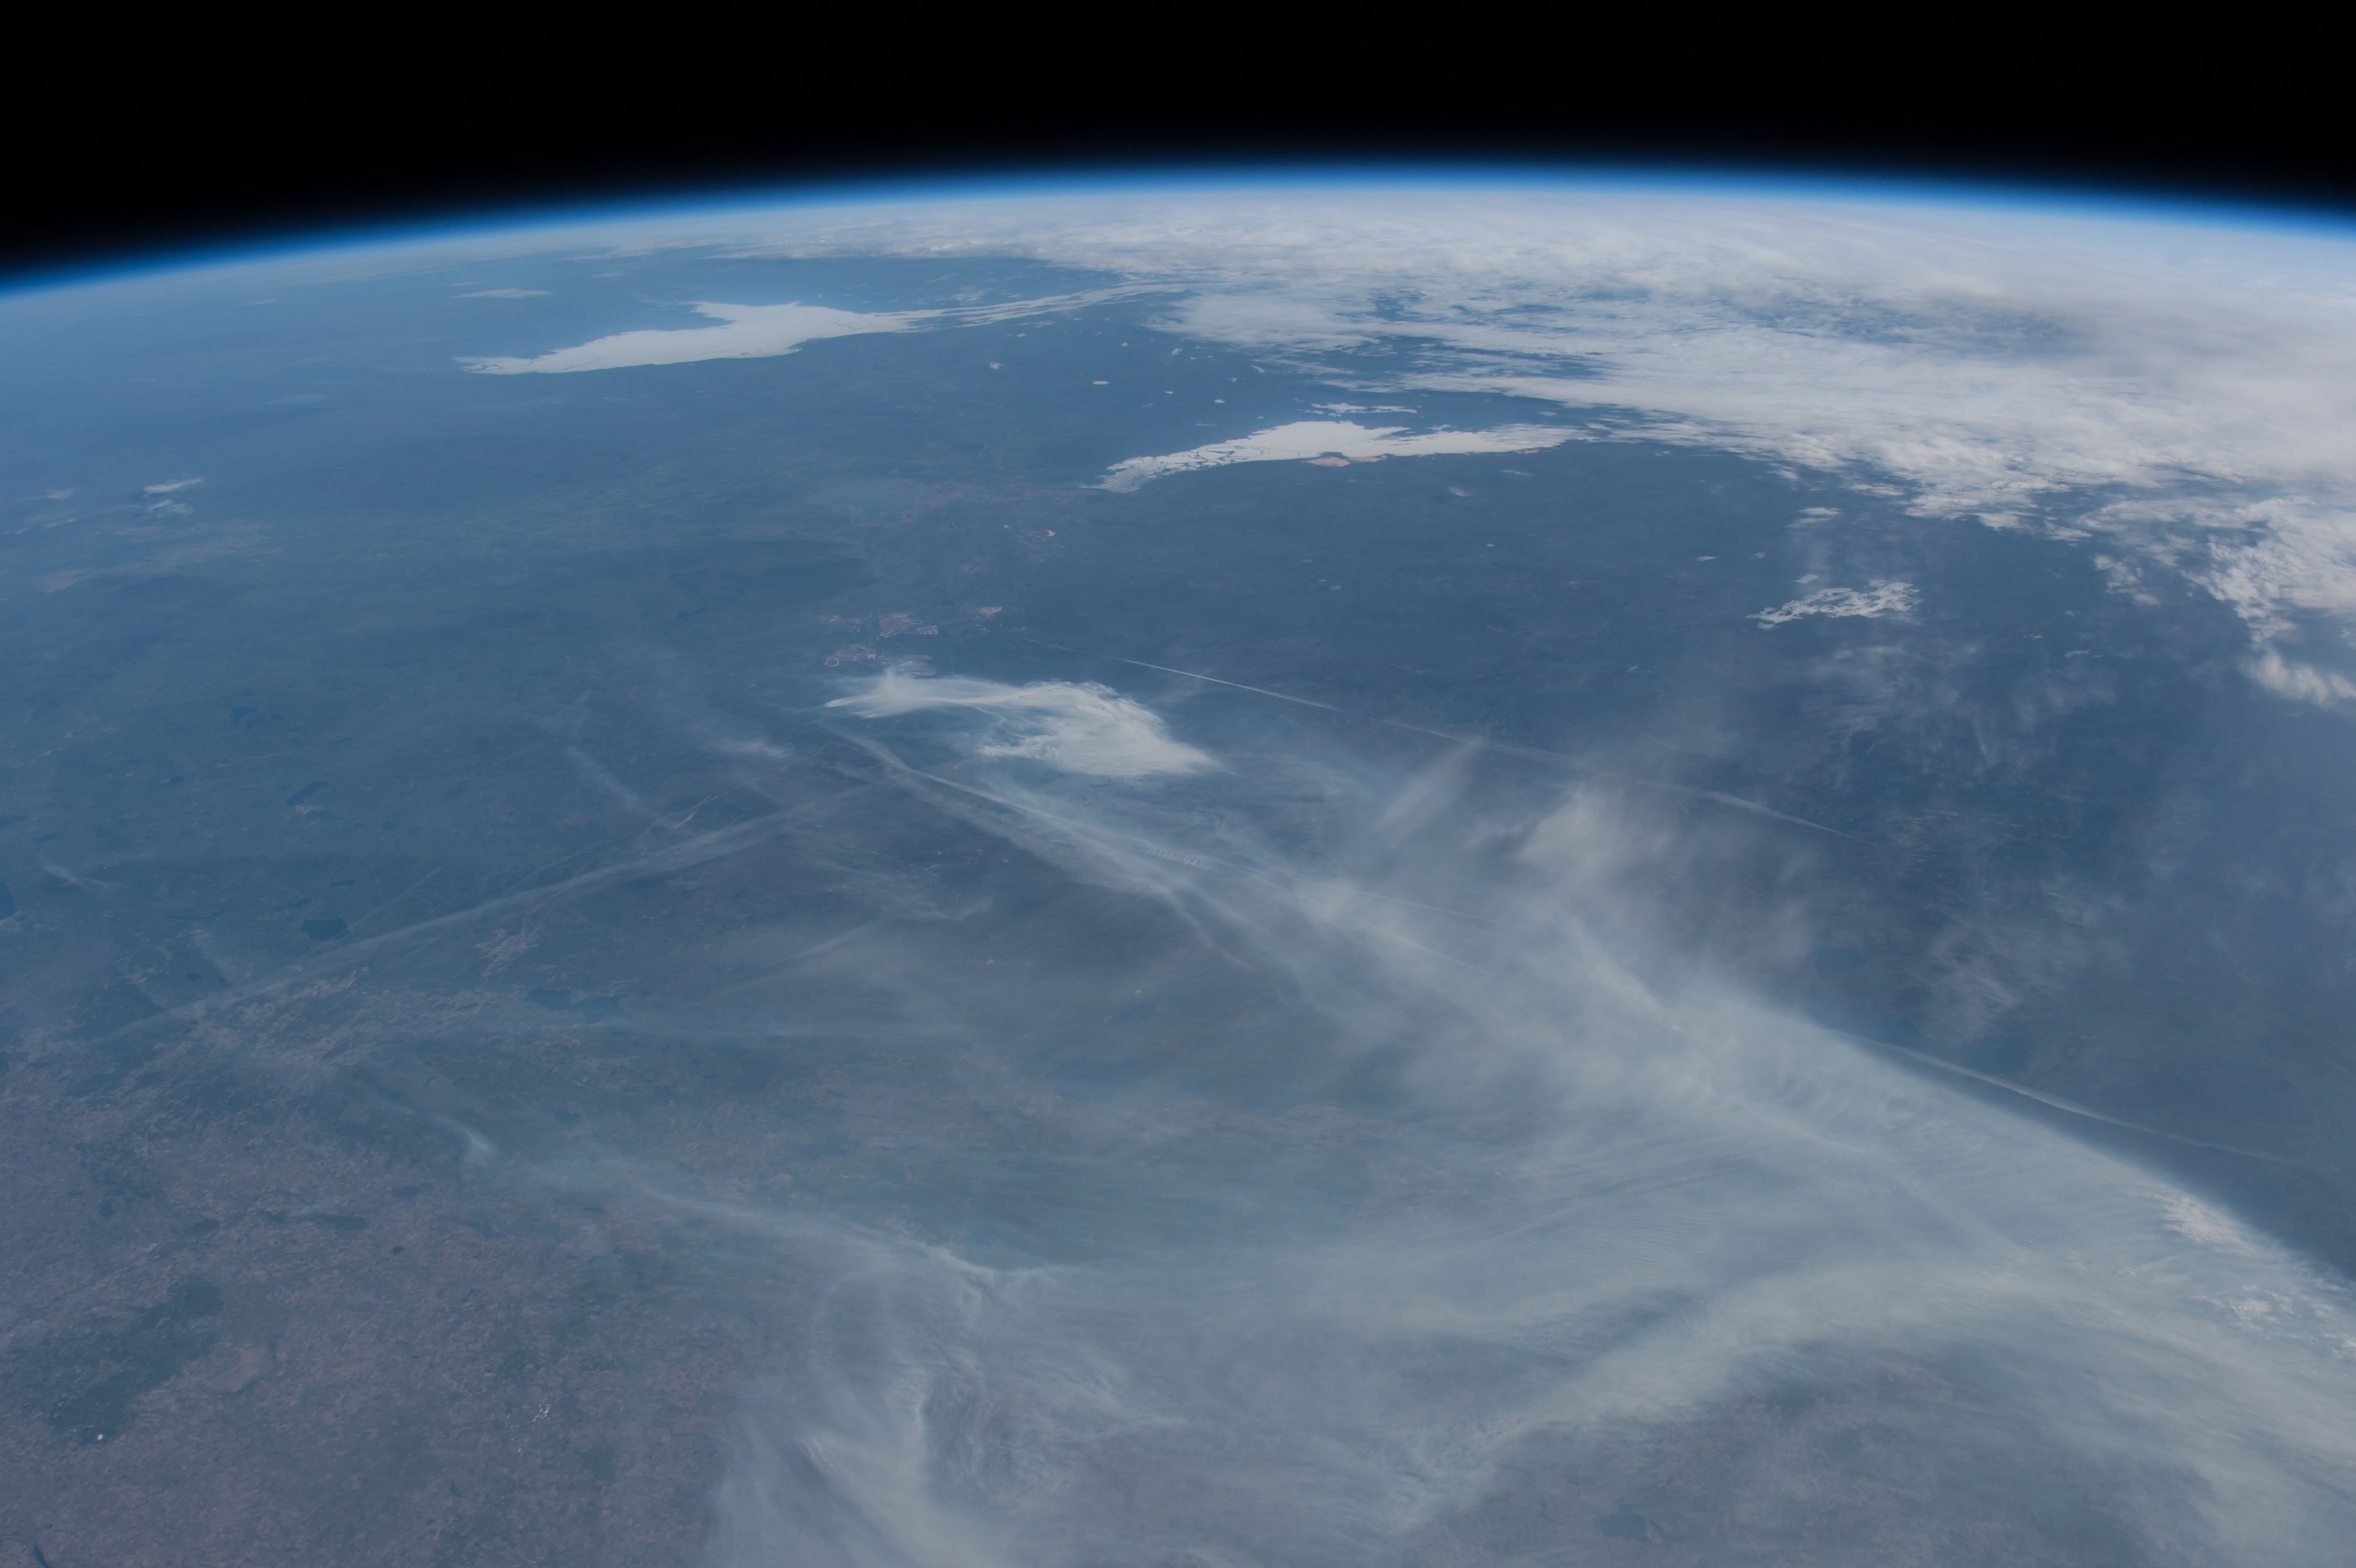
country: CANADA-A
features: PAN-FORT MCMURRAY AREA, FIRE PLUMES, L. ATHABASCA, GREAT SLAVE L., ICE
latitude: 56.5
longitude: -110.0
